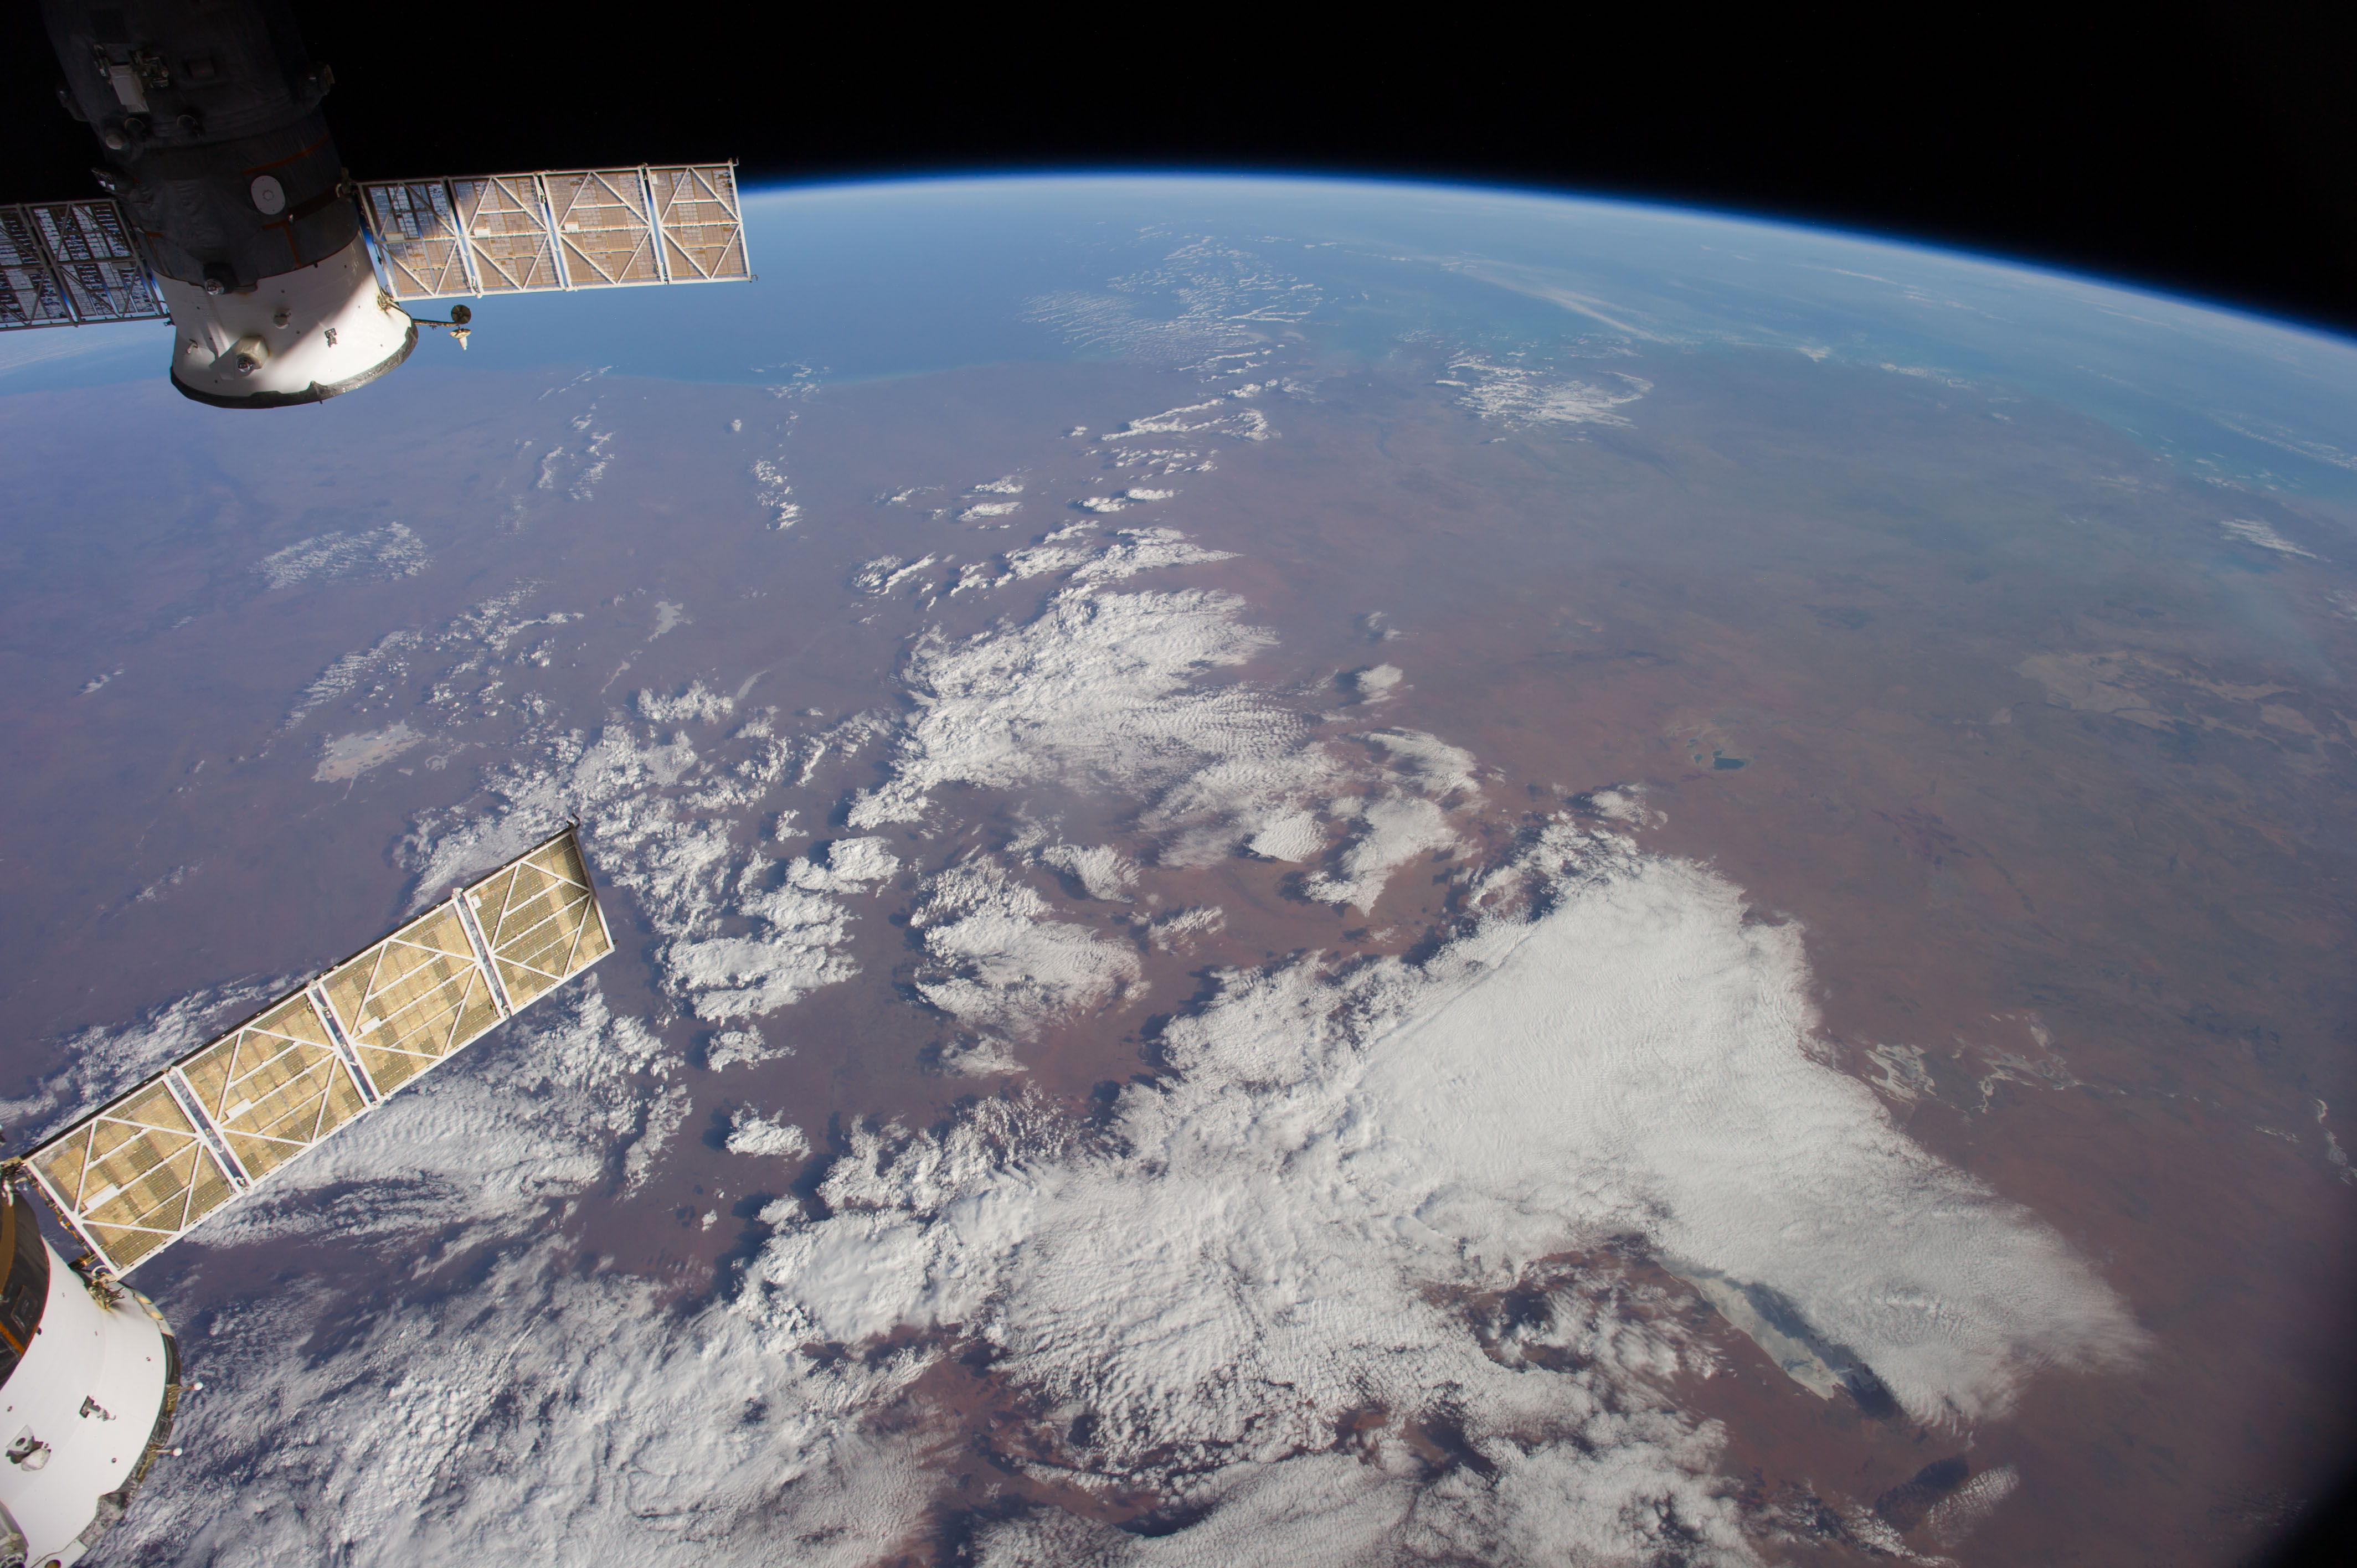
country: AUSTRALIA-WA
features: INDIAN O., L. GREGORY, L. MACKAY, GREAT SANDY DES., ATMOSPHERIC LIMB
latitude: -21.5
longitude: 125.5
